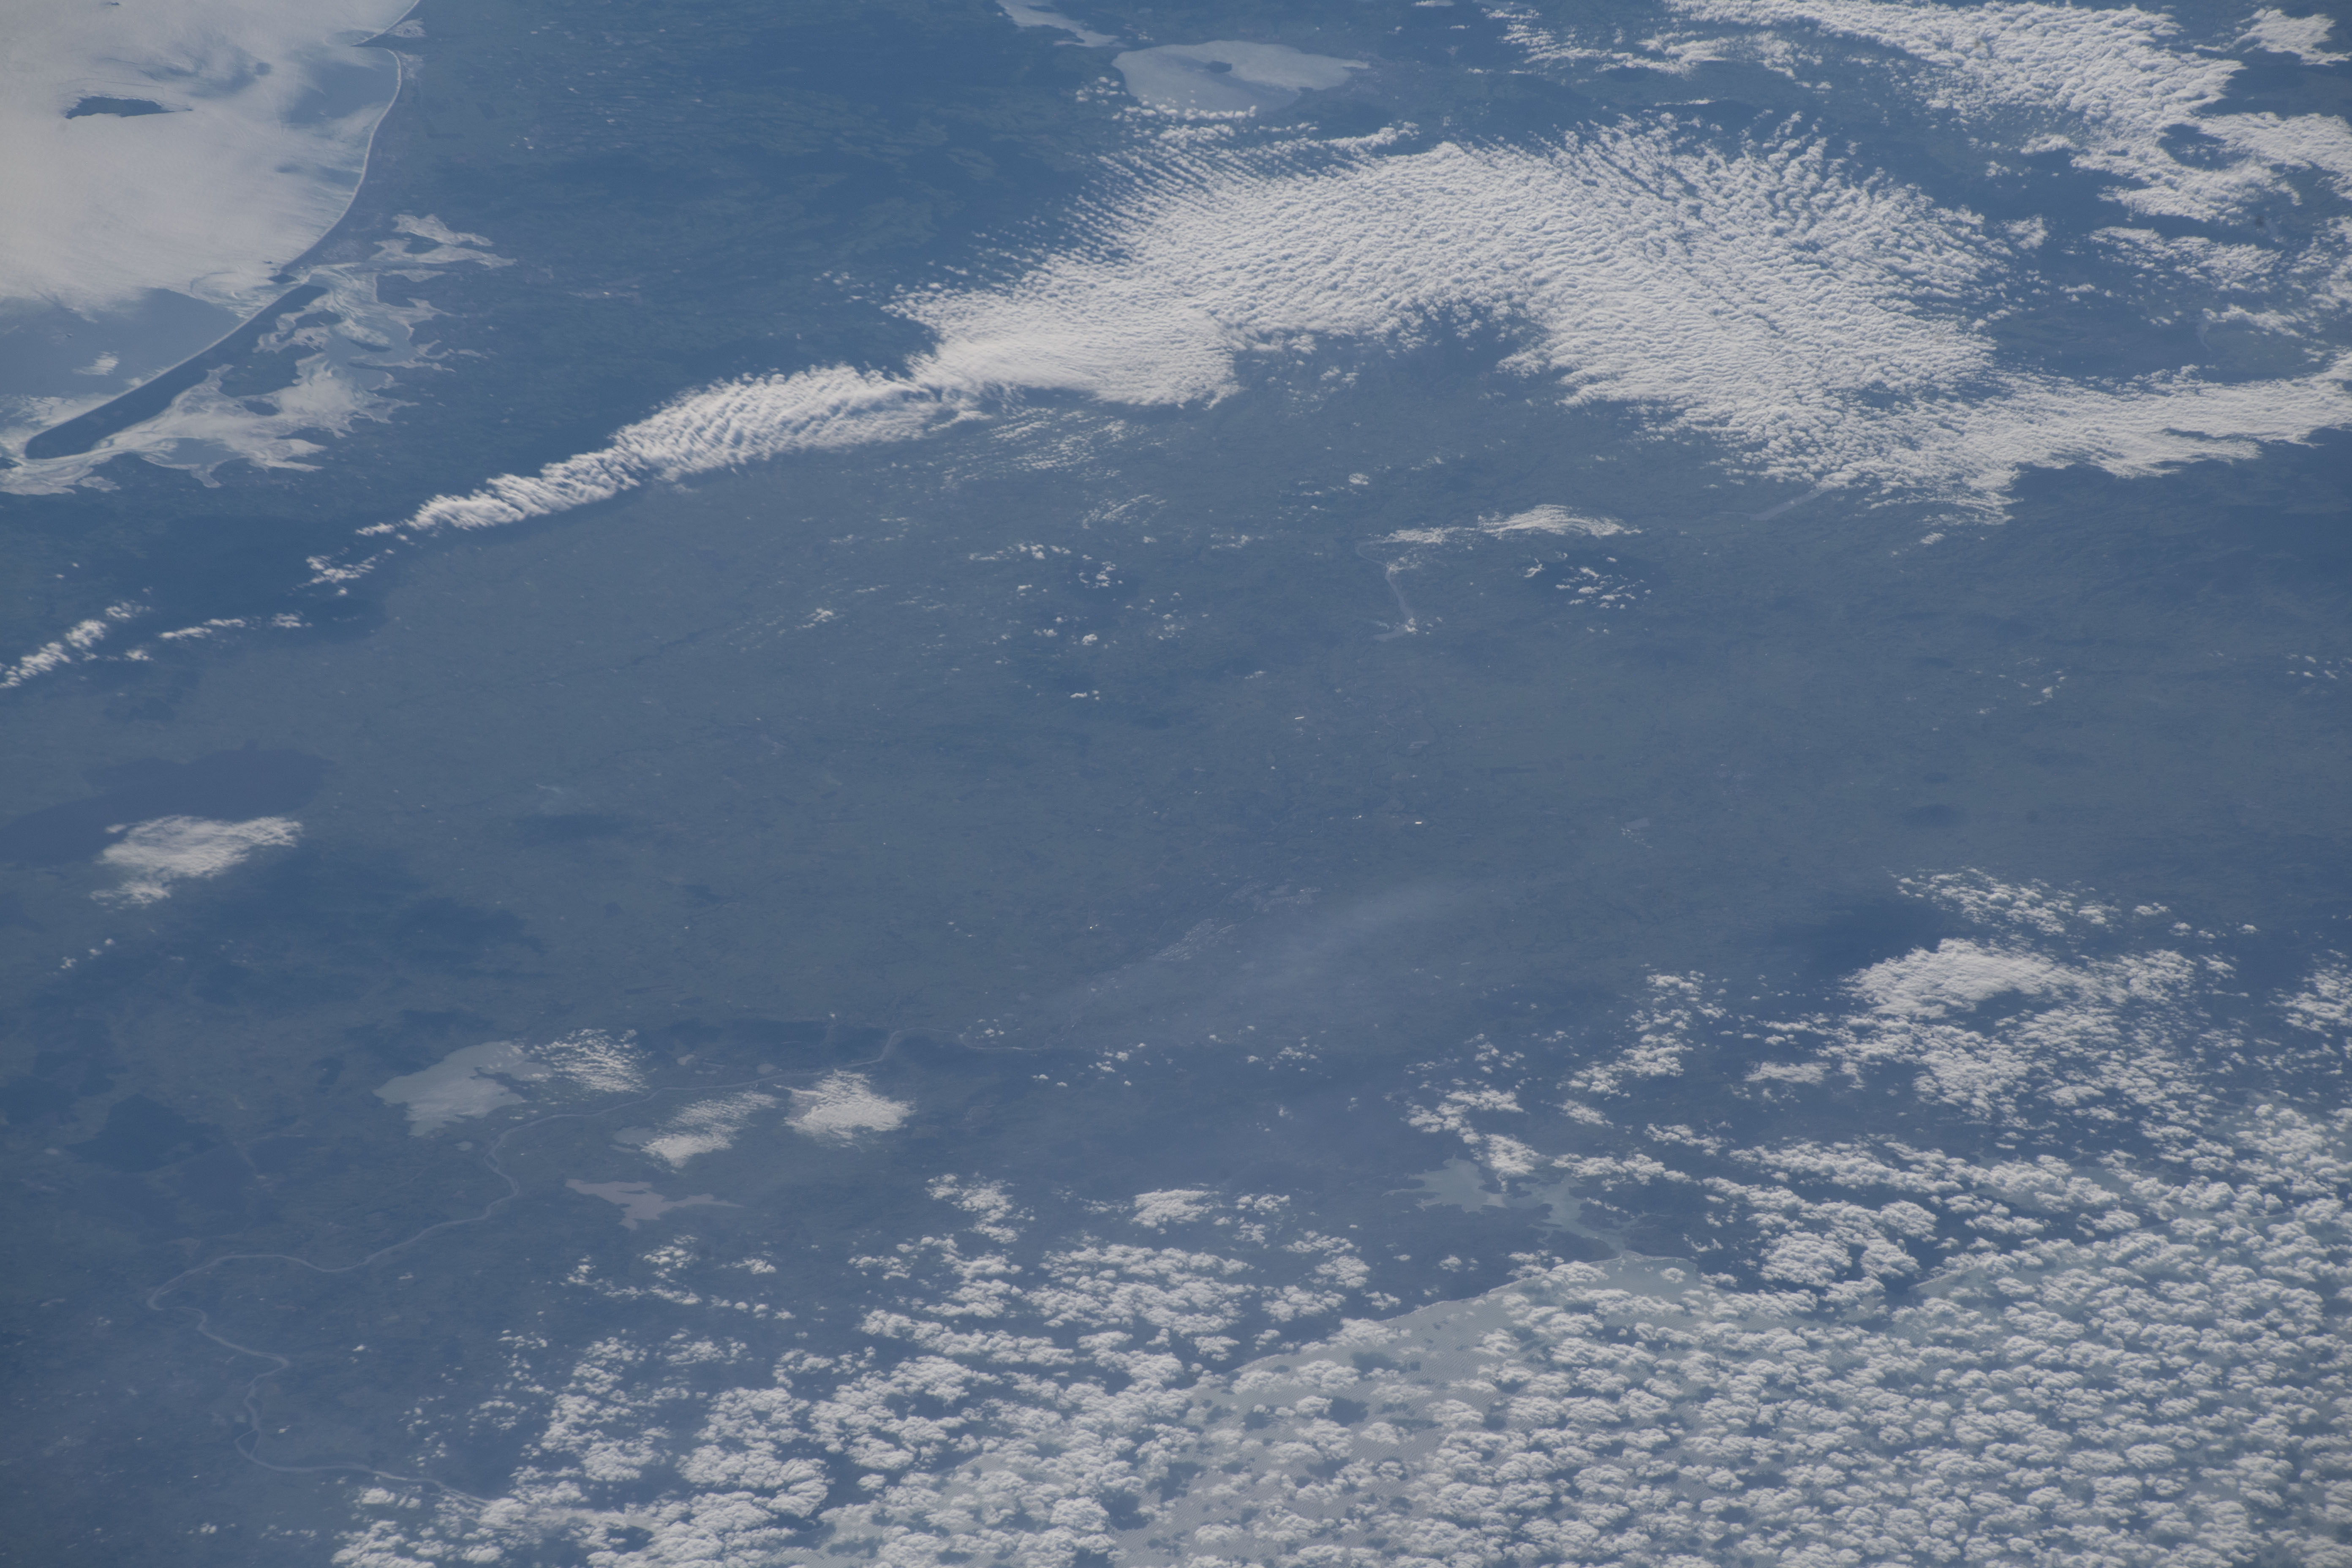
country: NEW ZEALAND-NI
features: NORTH ISLAND, BAY OF PLENTY
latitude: -38.0
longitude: 175.6
